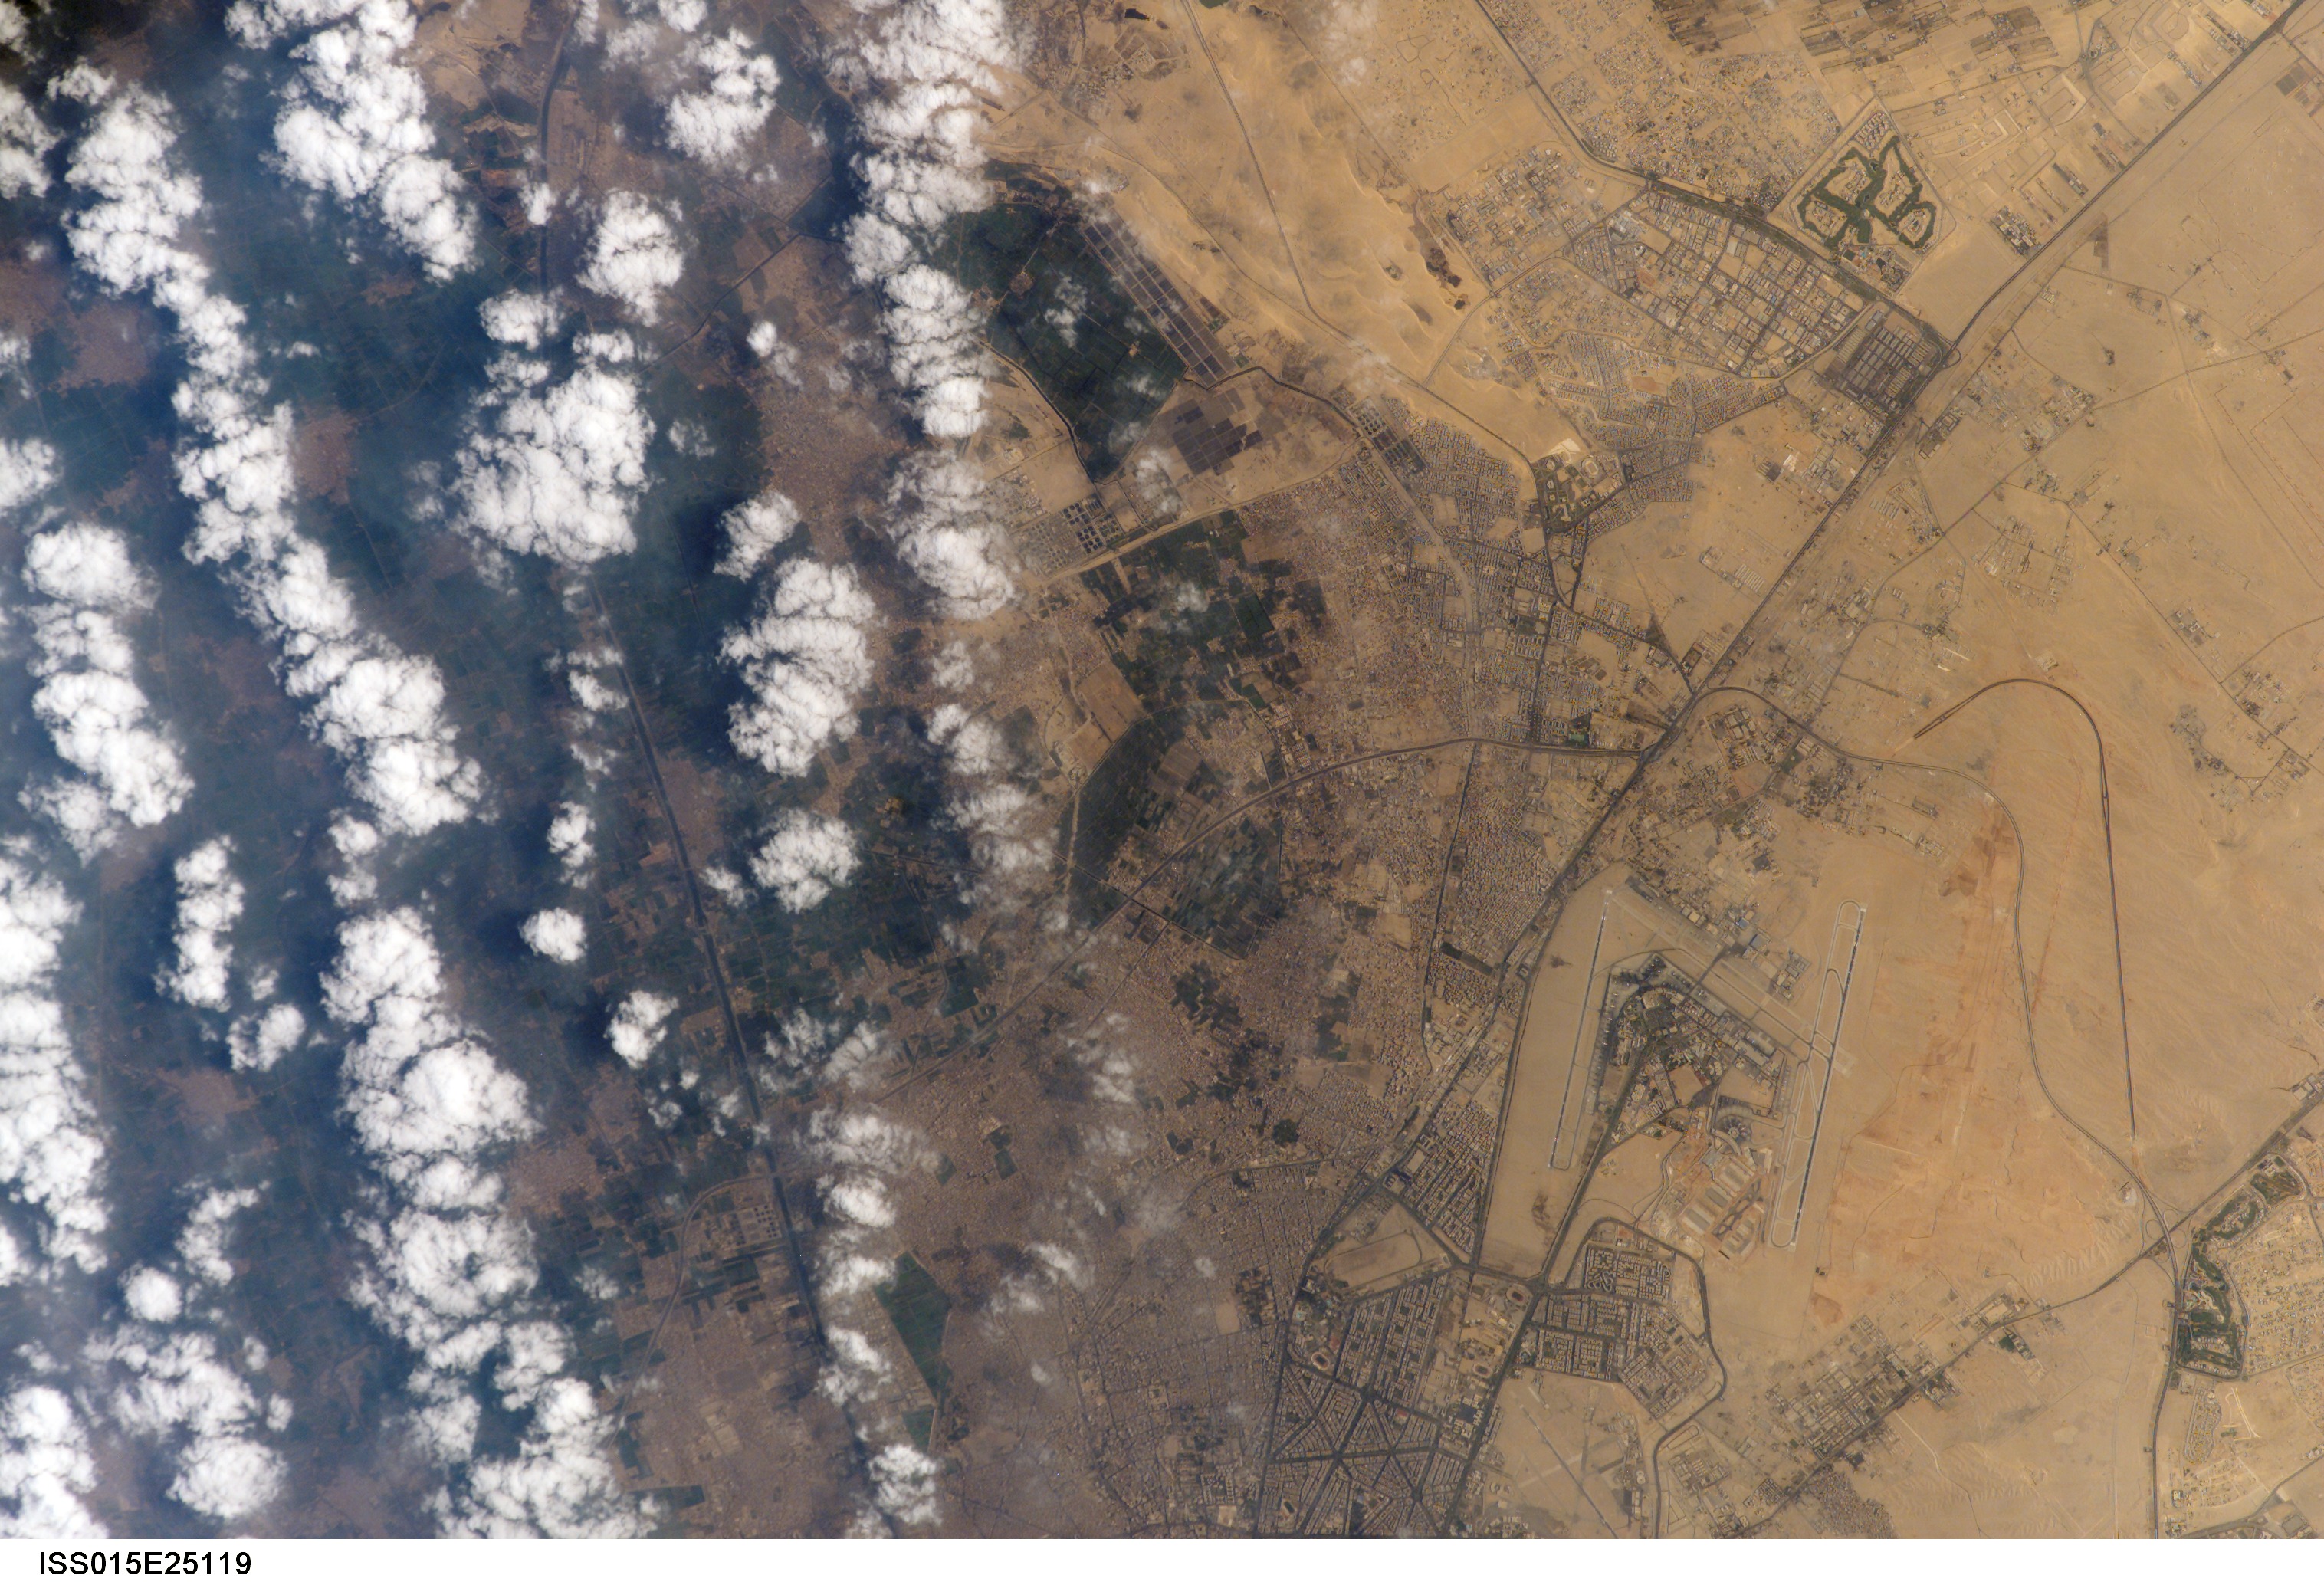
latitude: 30.2
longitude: 31.4
